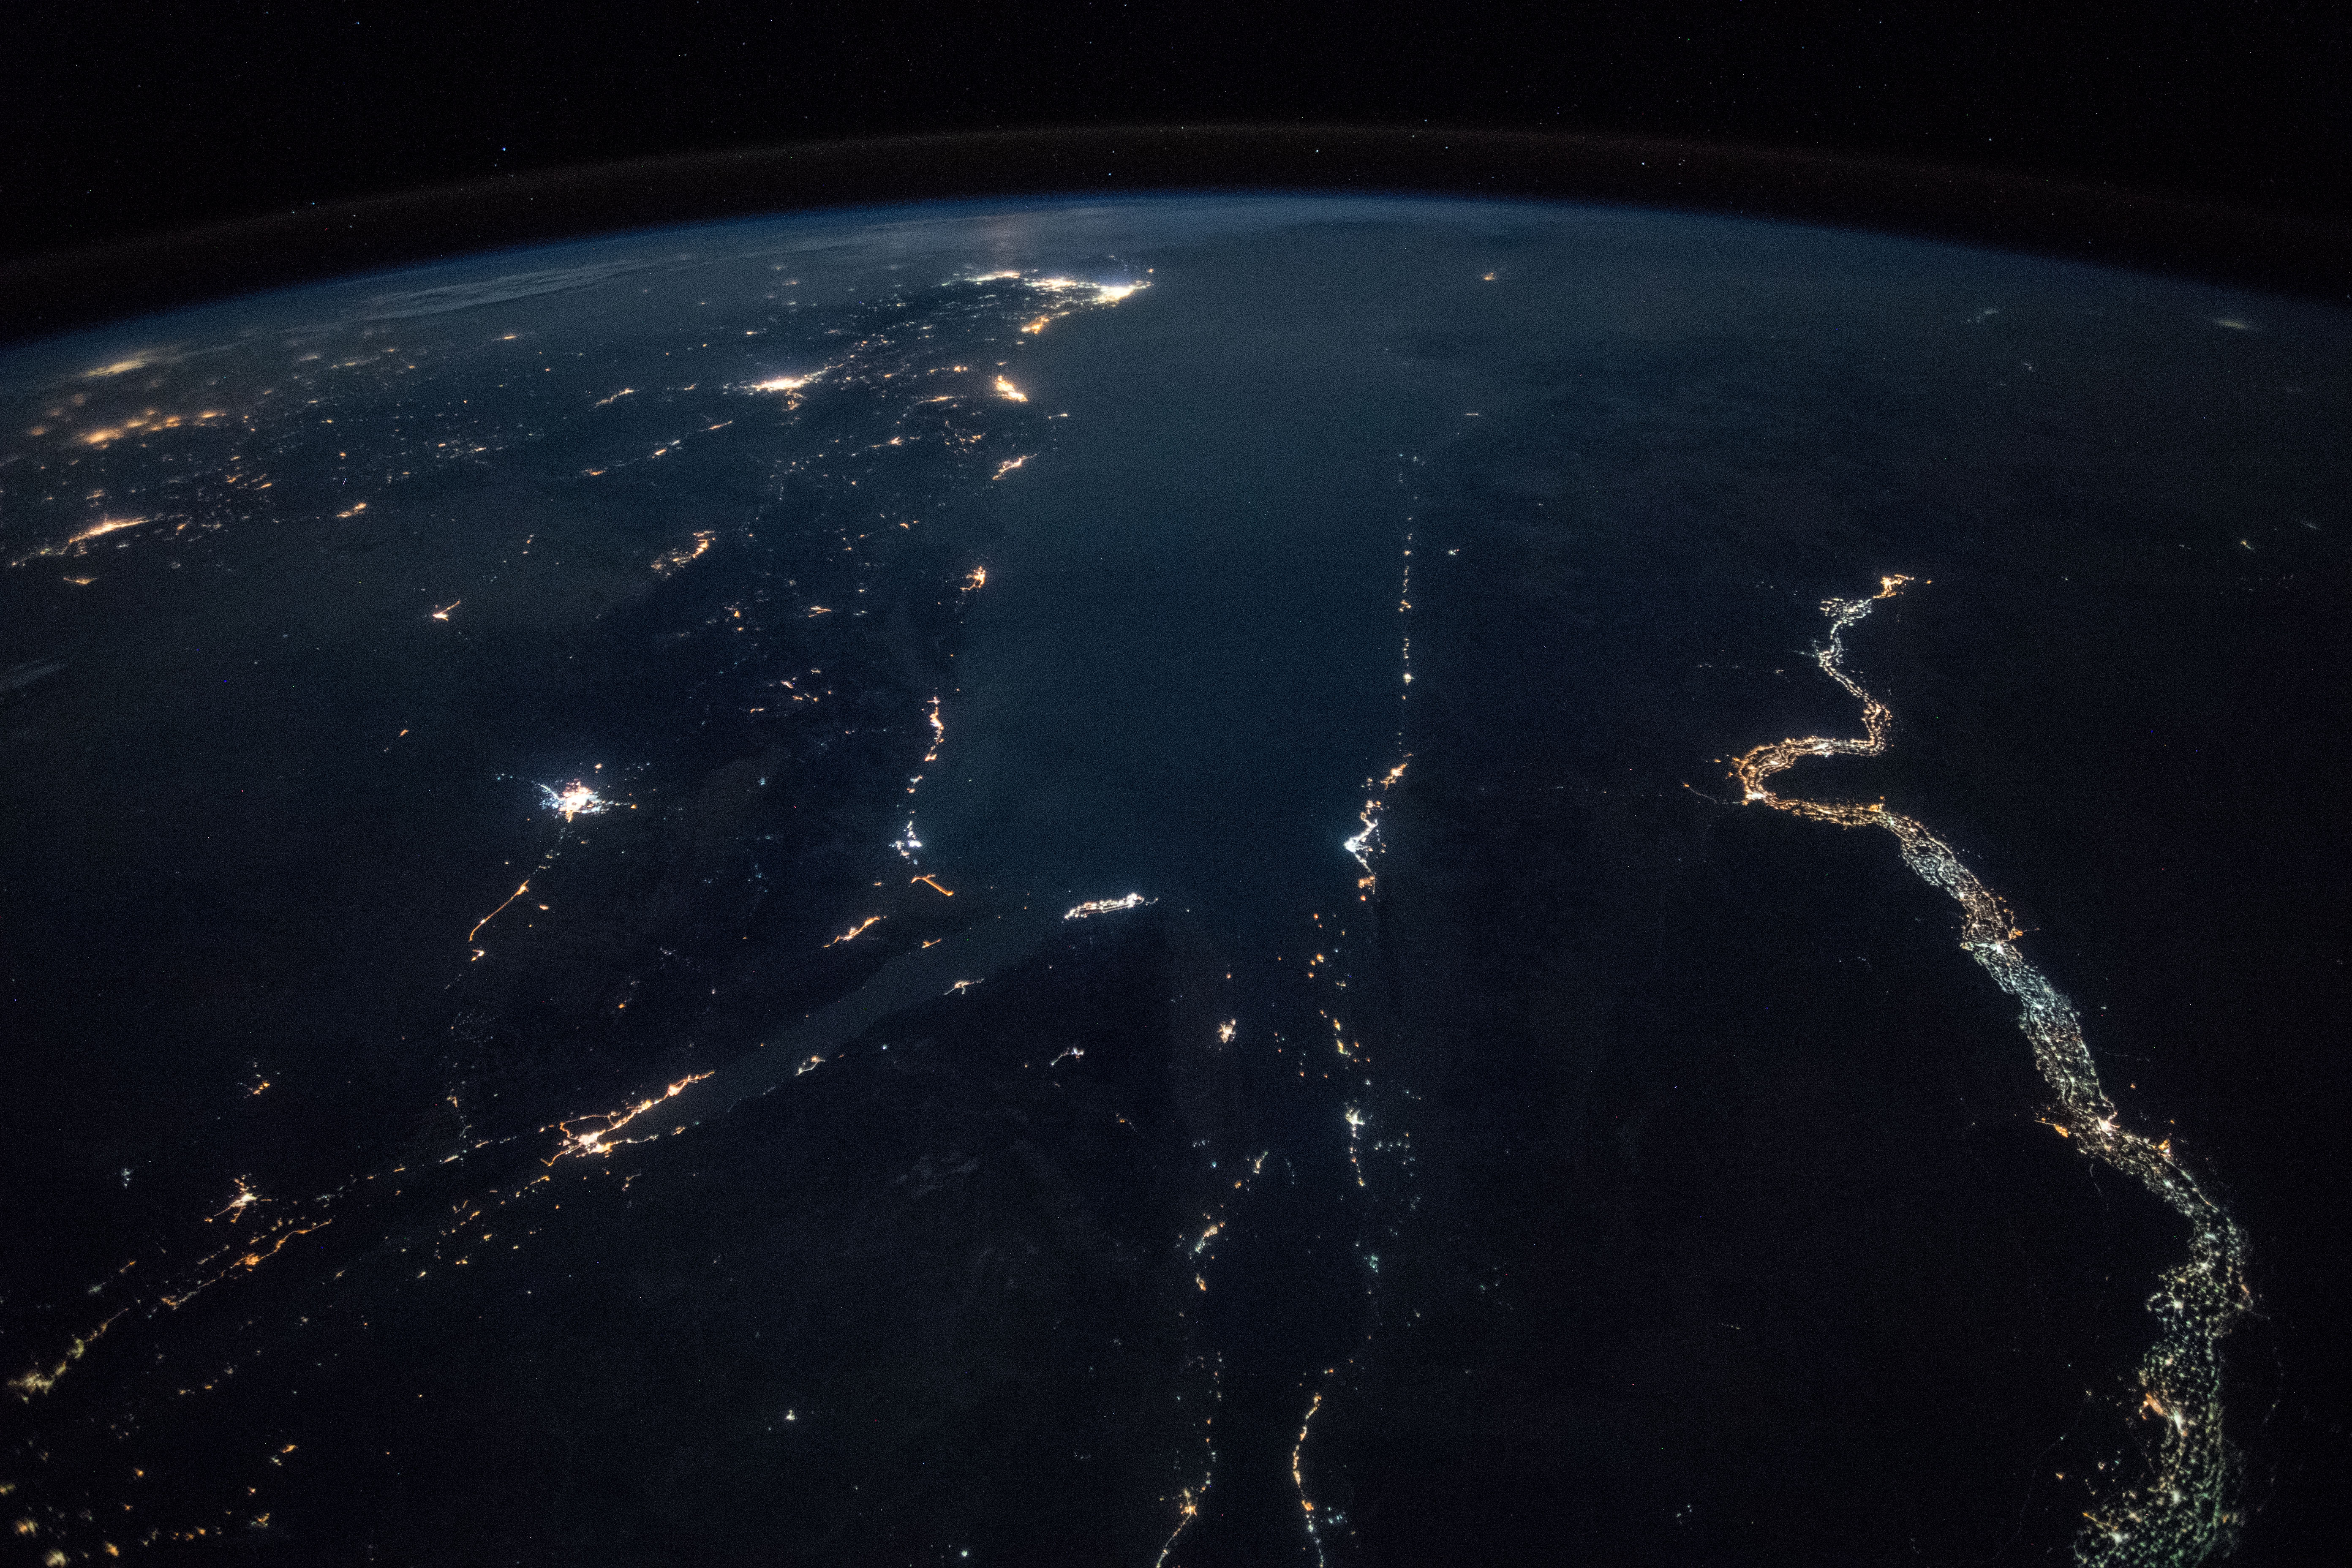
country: EGYPT
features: NILE RIVER, GULF OF SUEZ, GULF OF AQABA, HEJAZ MOUNTAINS, TABUK CITY, RAS MOHAMMED CITY, SHARM EL-SHEIKH CITY, EARTH LIMB, NIGHT
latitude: 27.5
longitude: 34.3
